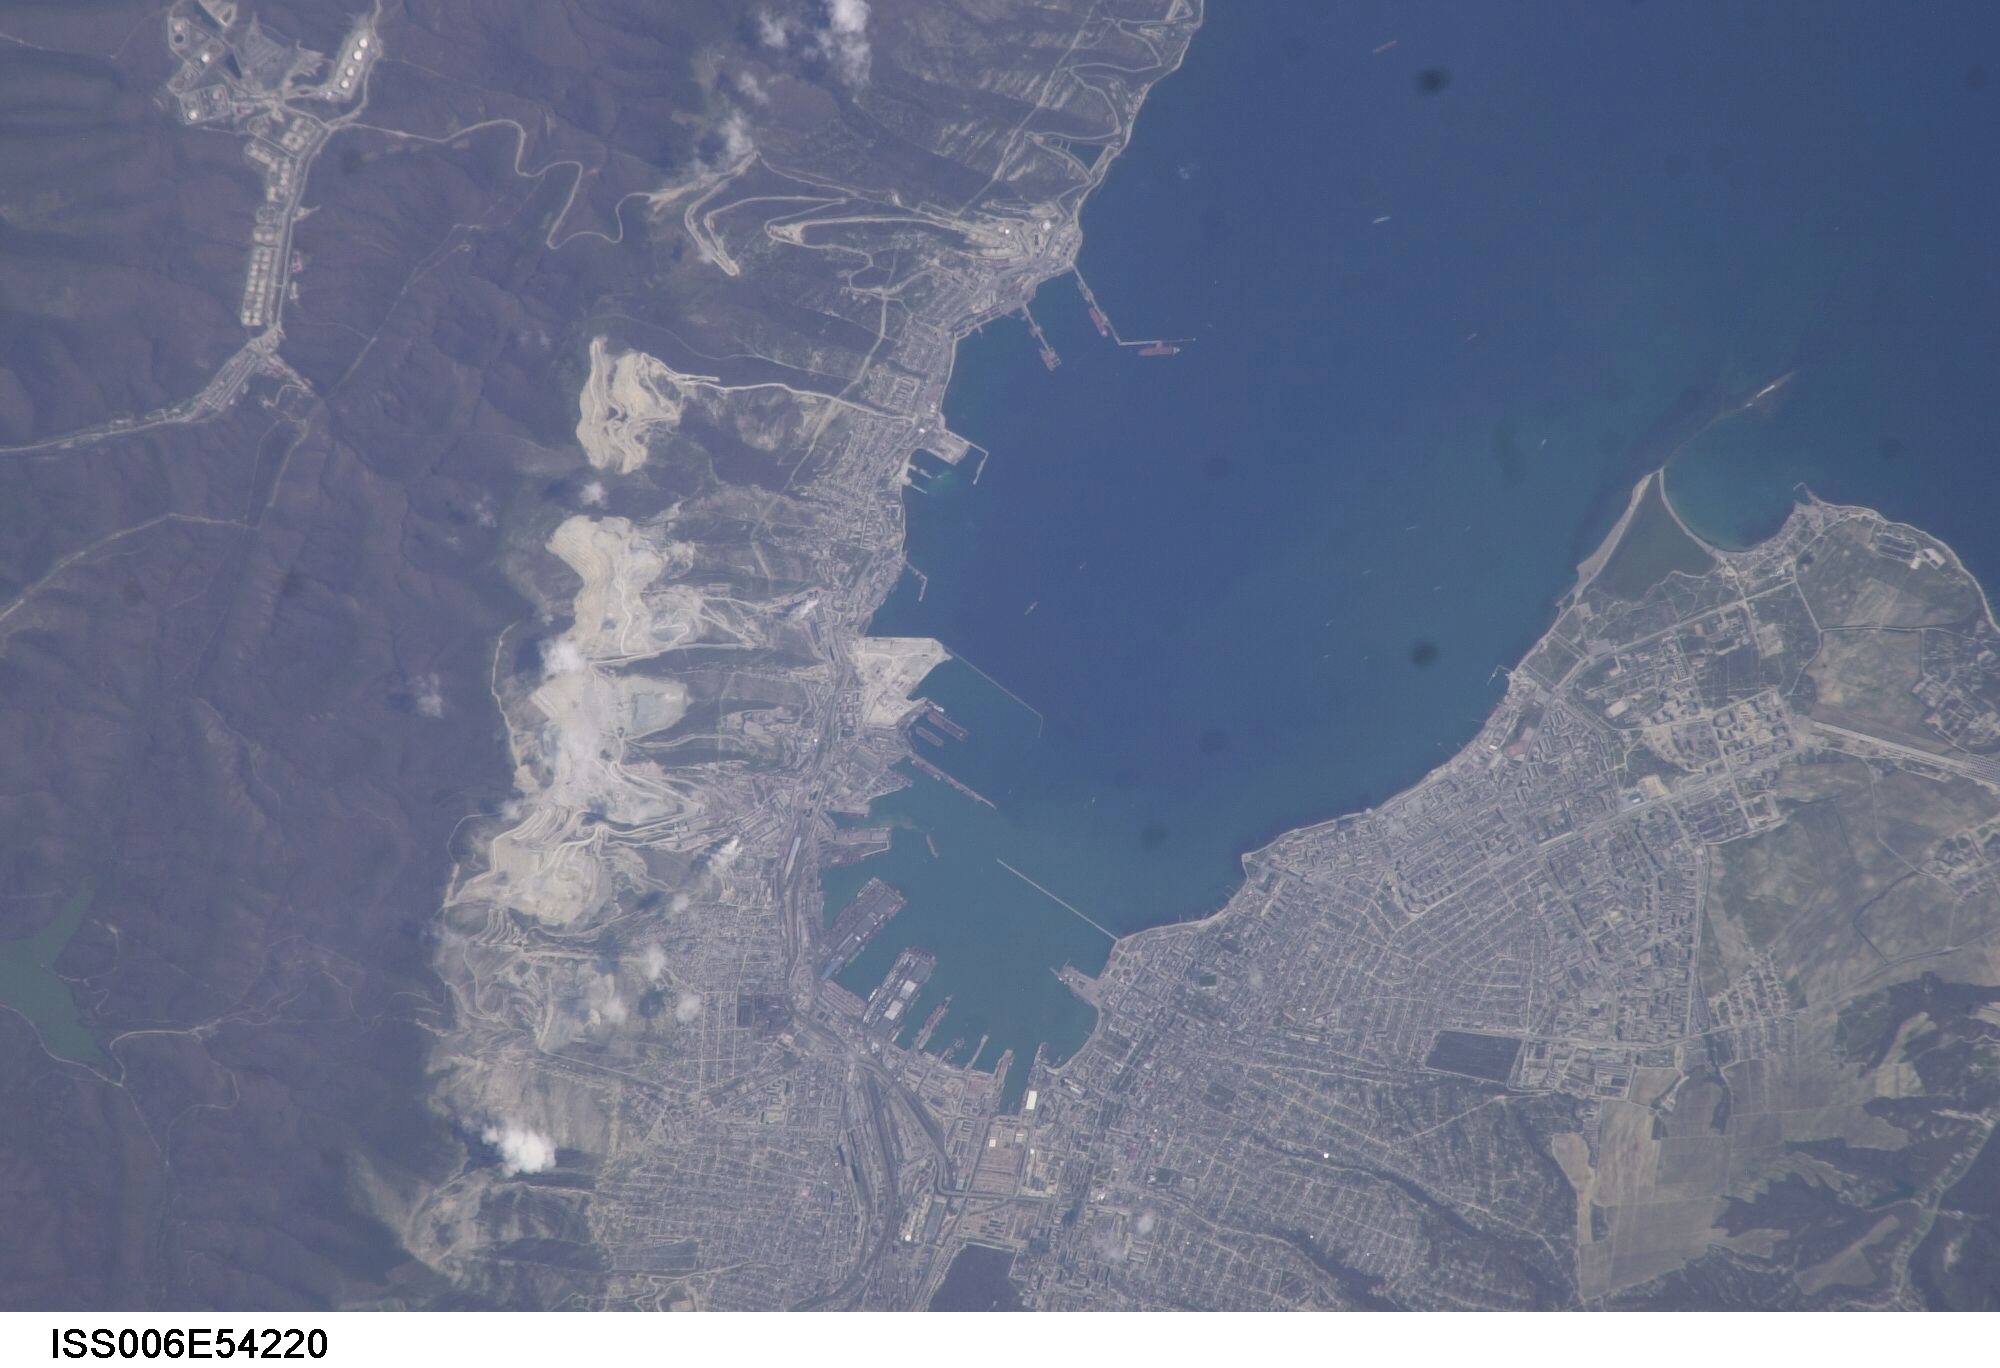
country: RUSSIAN FEDERATION
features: NOVOROSSIYSK, TSEMESSKAYA BAY
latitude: 44.7
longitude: 37.8
